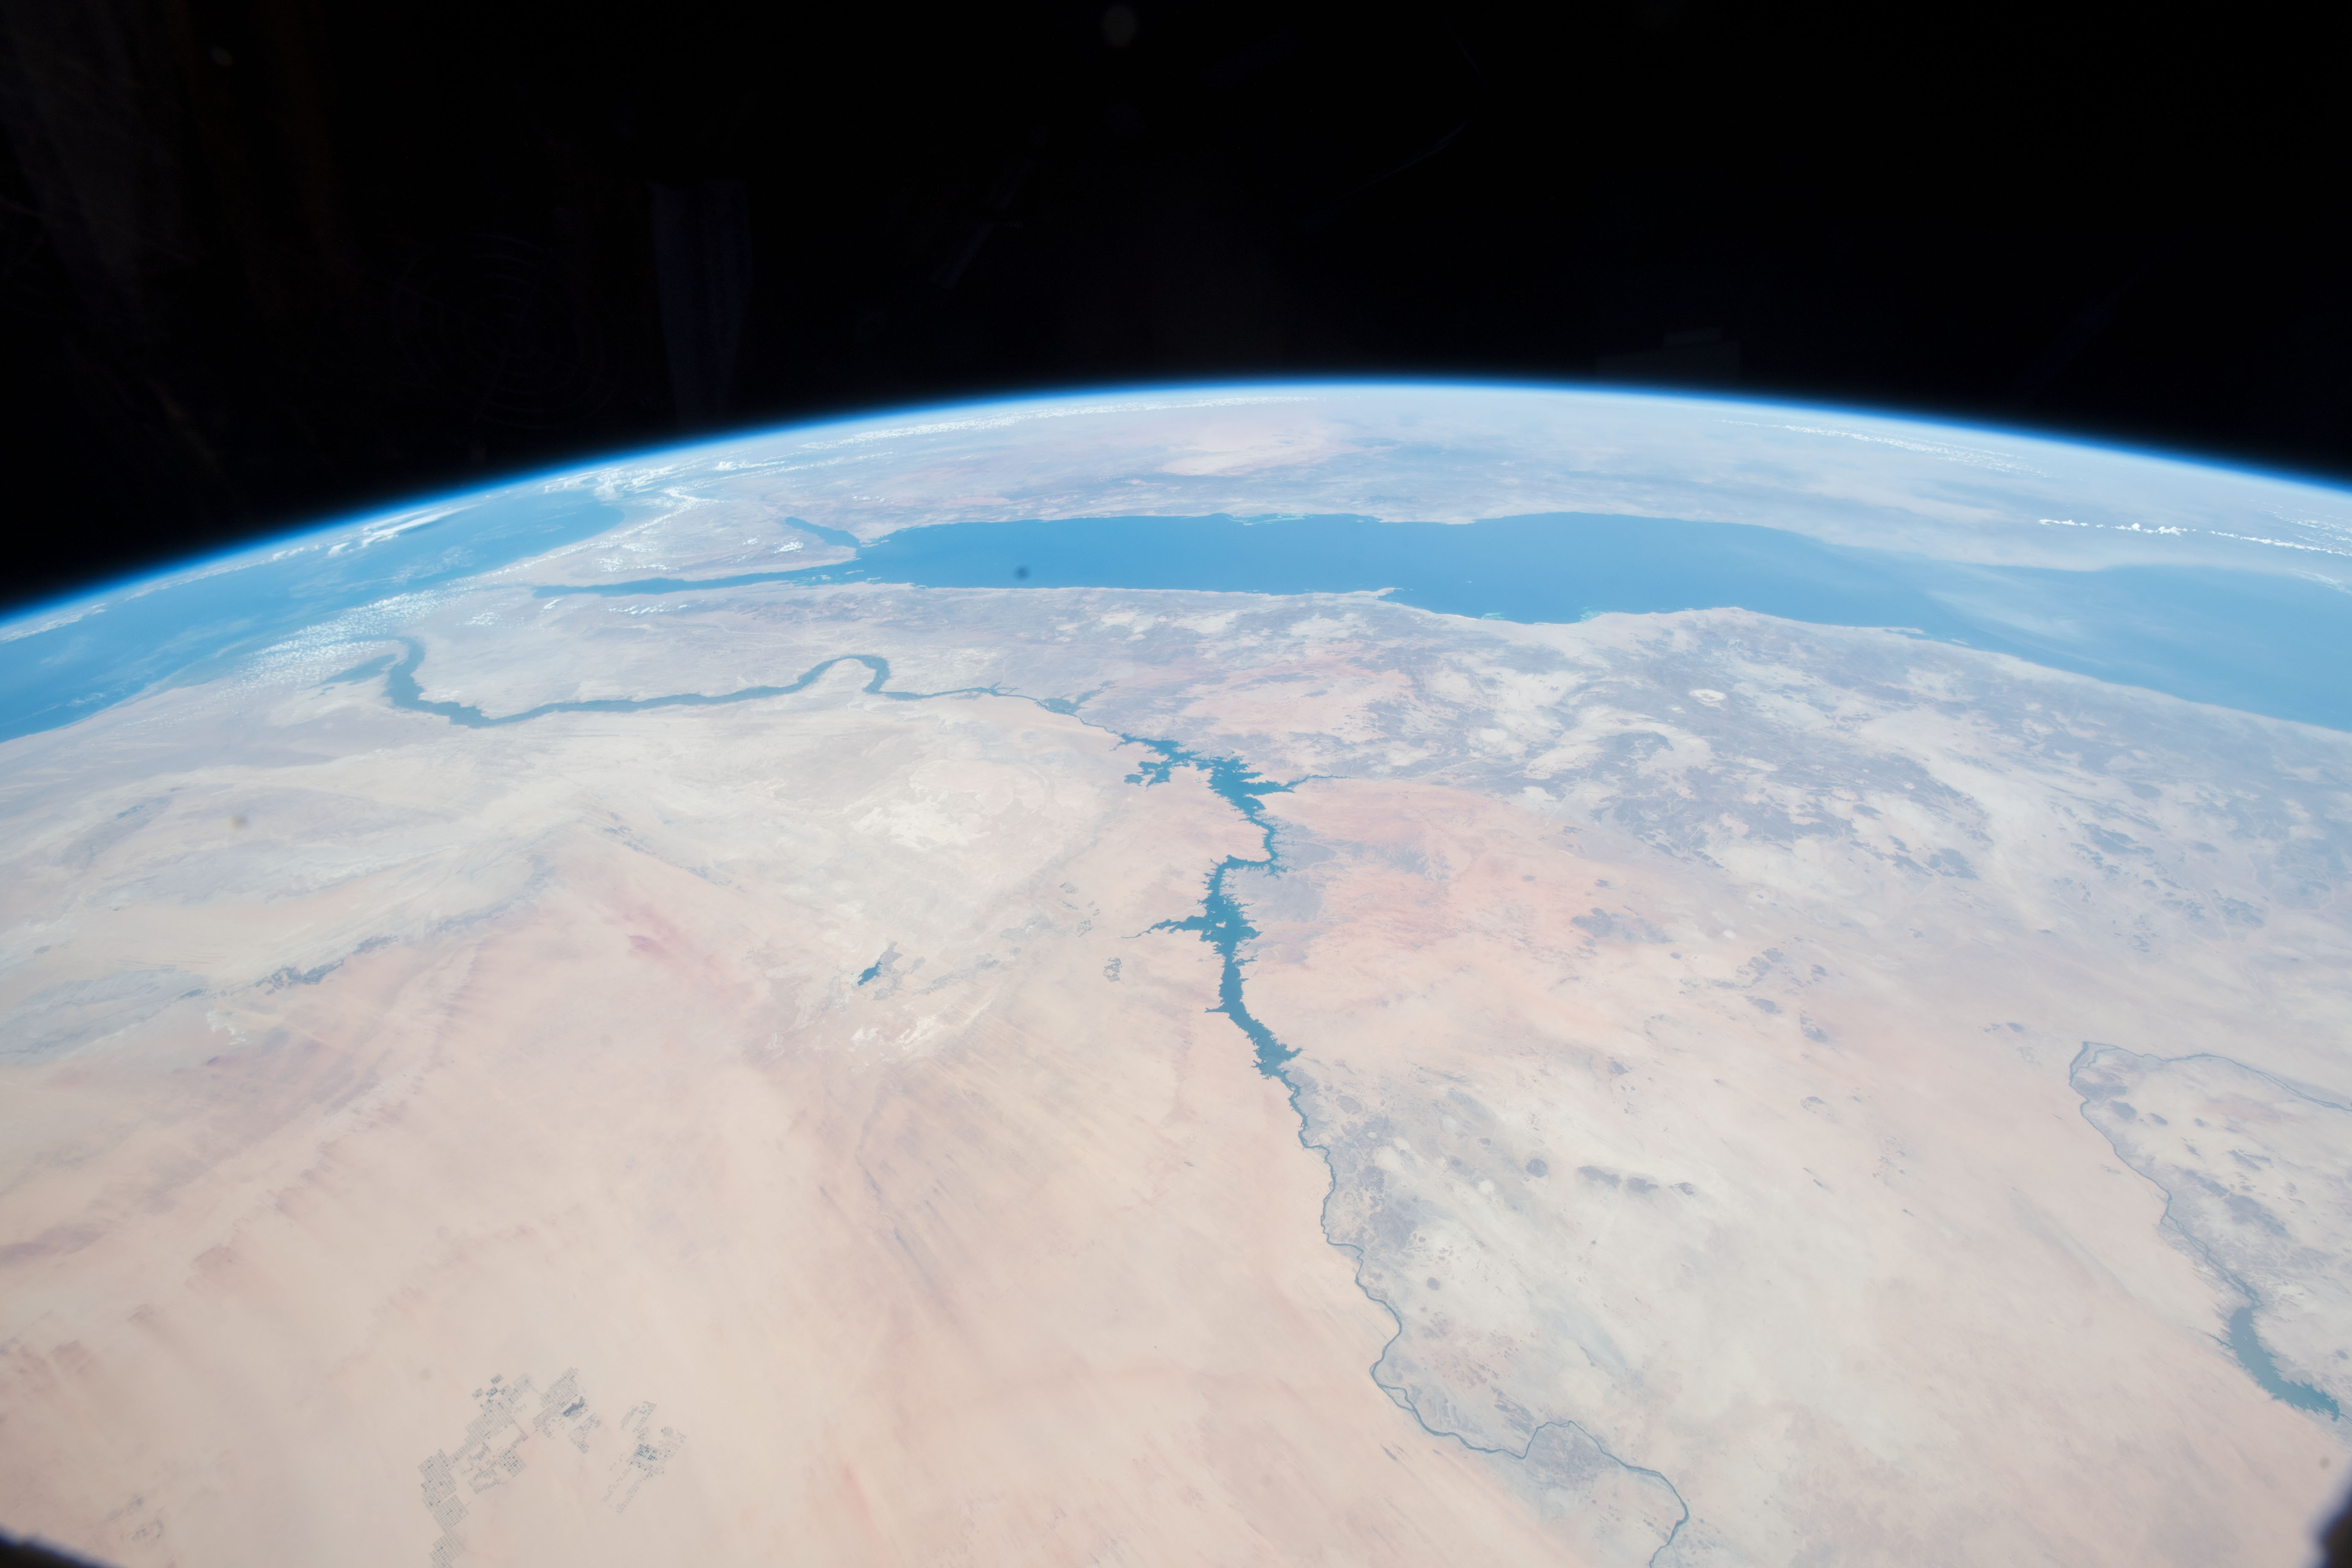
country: EGYPT
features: EGYPT, LAKE ASH SHARQIA, GULF OF SUEZ, GULF OF AQABA, TABUK, RED SEA, MEDITERRANEAN SEA, NILE RIVER, SINAI PENINSULA, CAIRO, JERUSALEM, EARTH LIMB, LIBYAN DESERT
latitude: 23.3
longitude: 31.6
